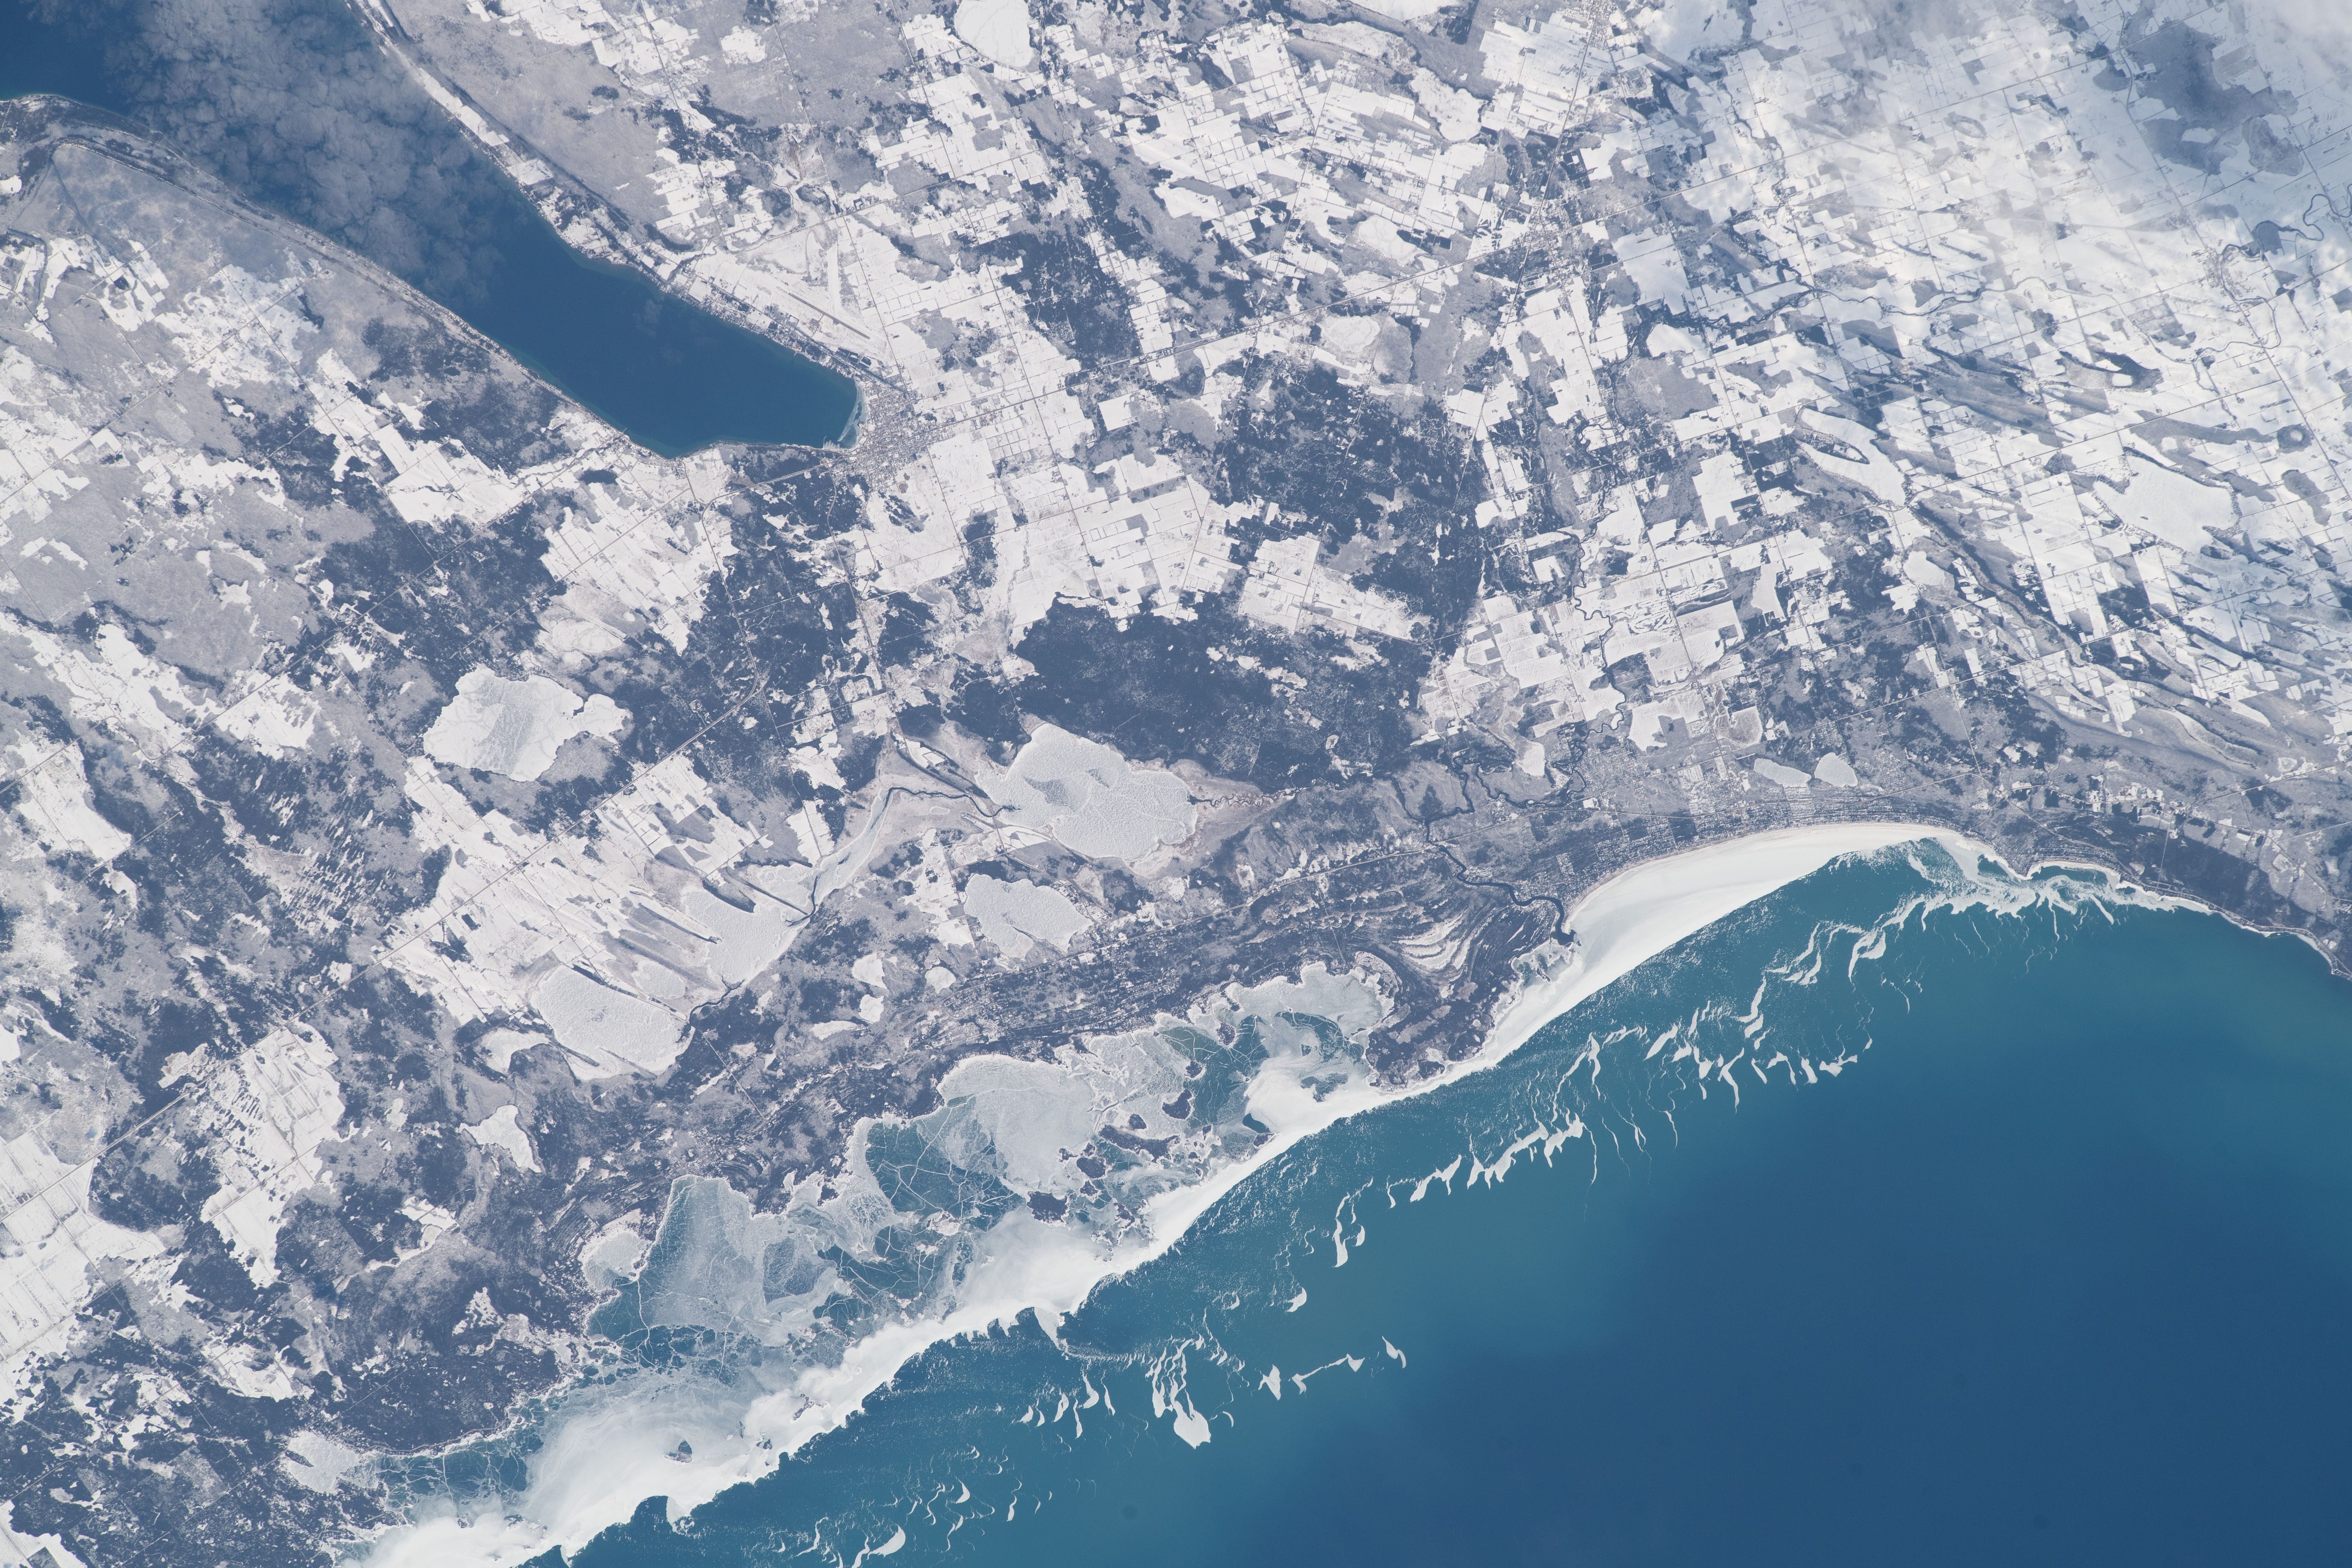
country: CANADA-O
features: LAKE HURON, ONTARIO PENINSULA
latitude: 44.7
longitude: -81.2
